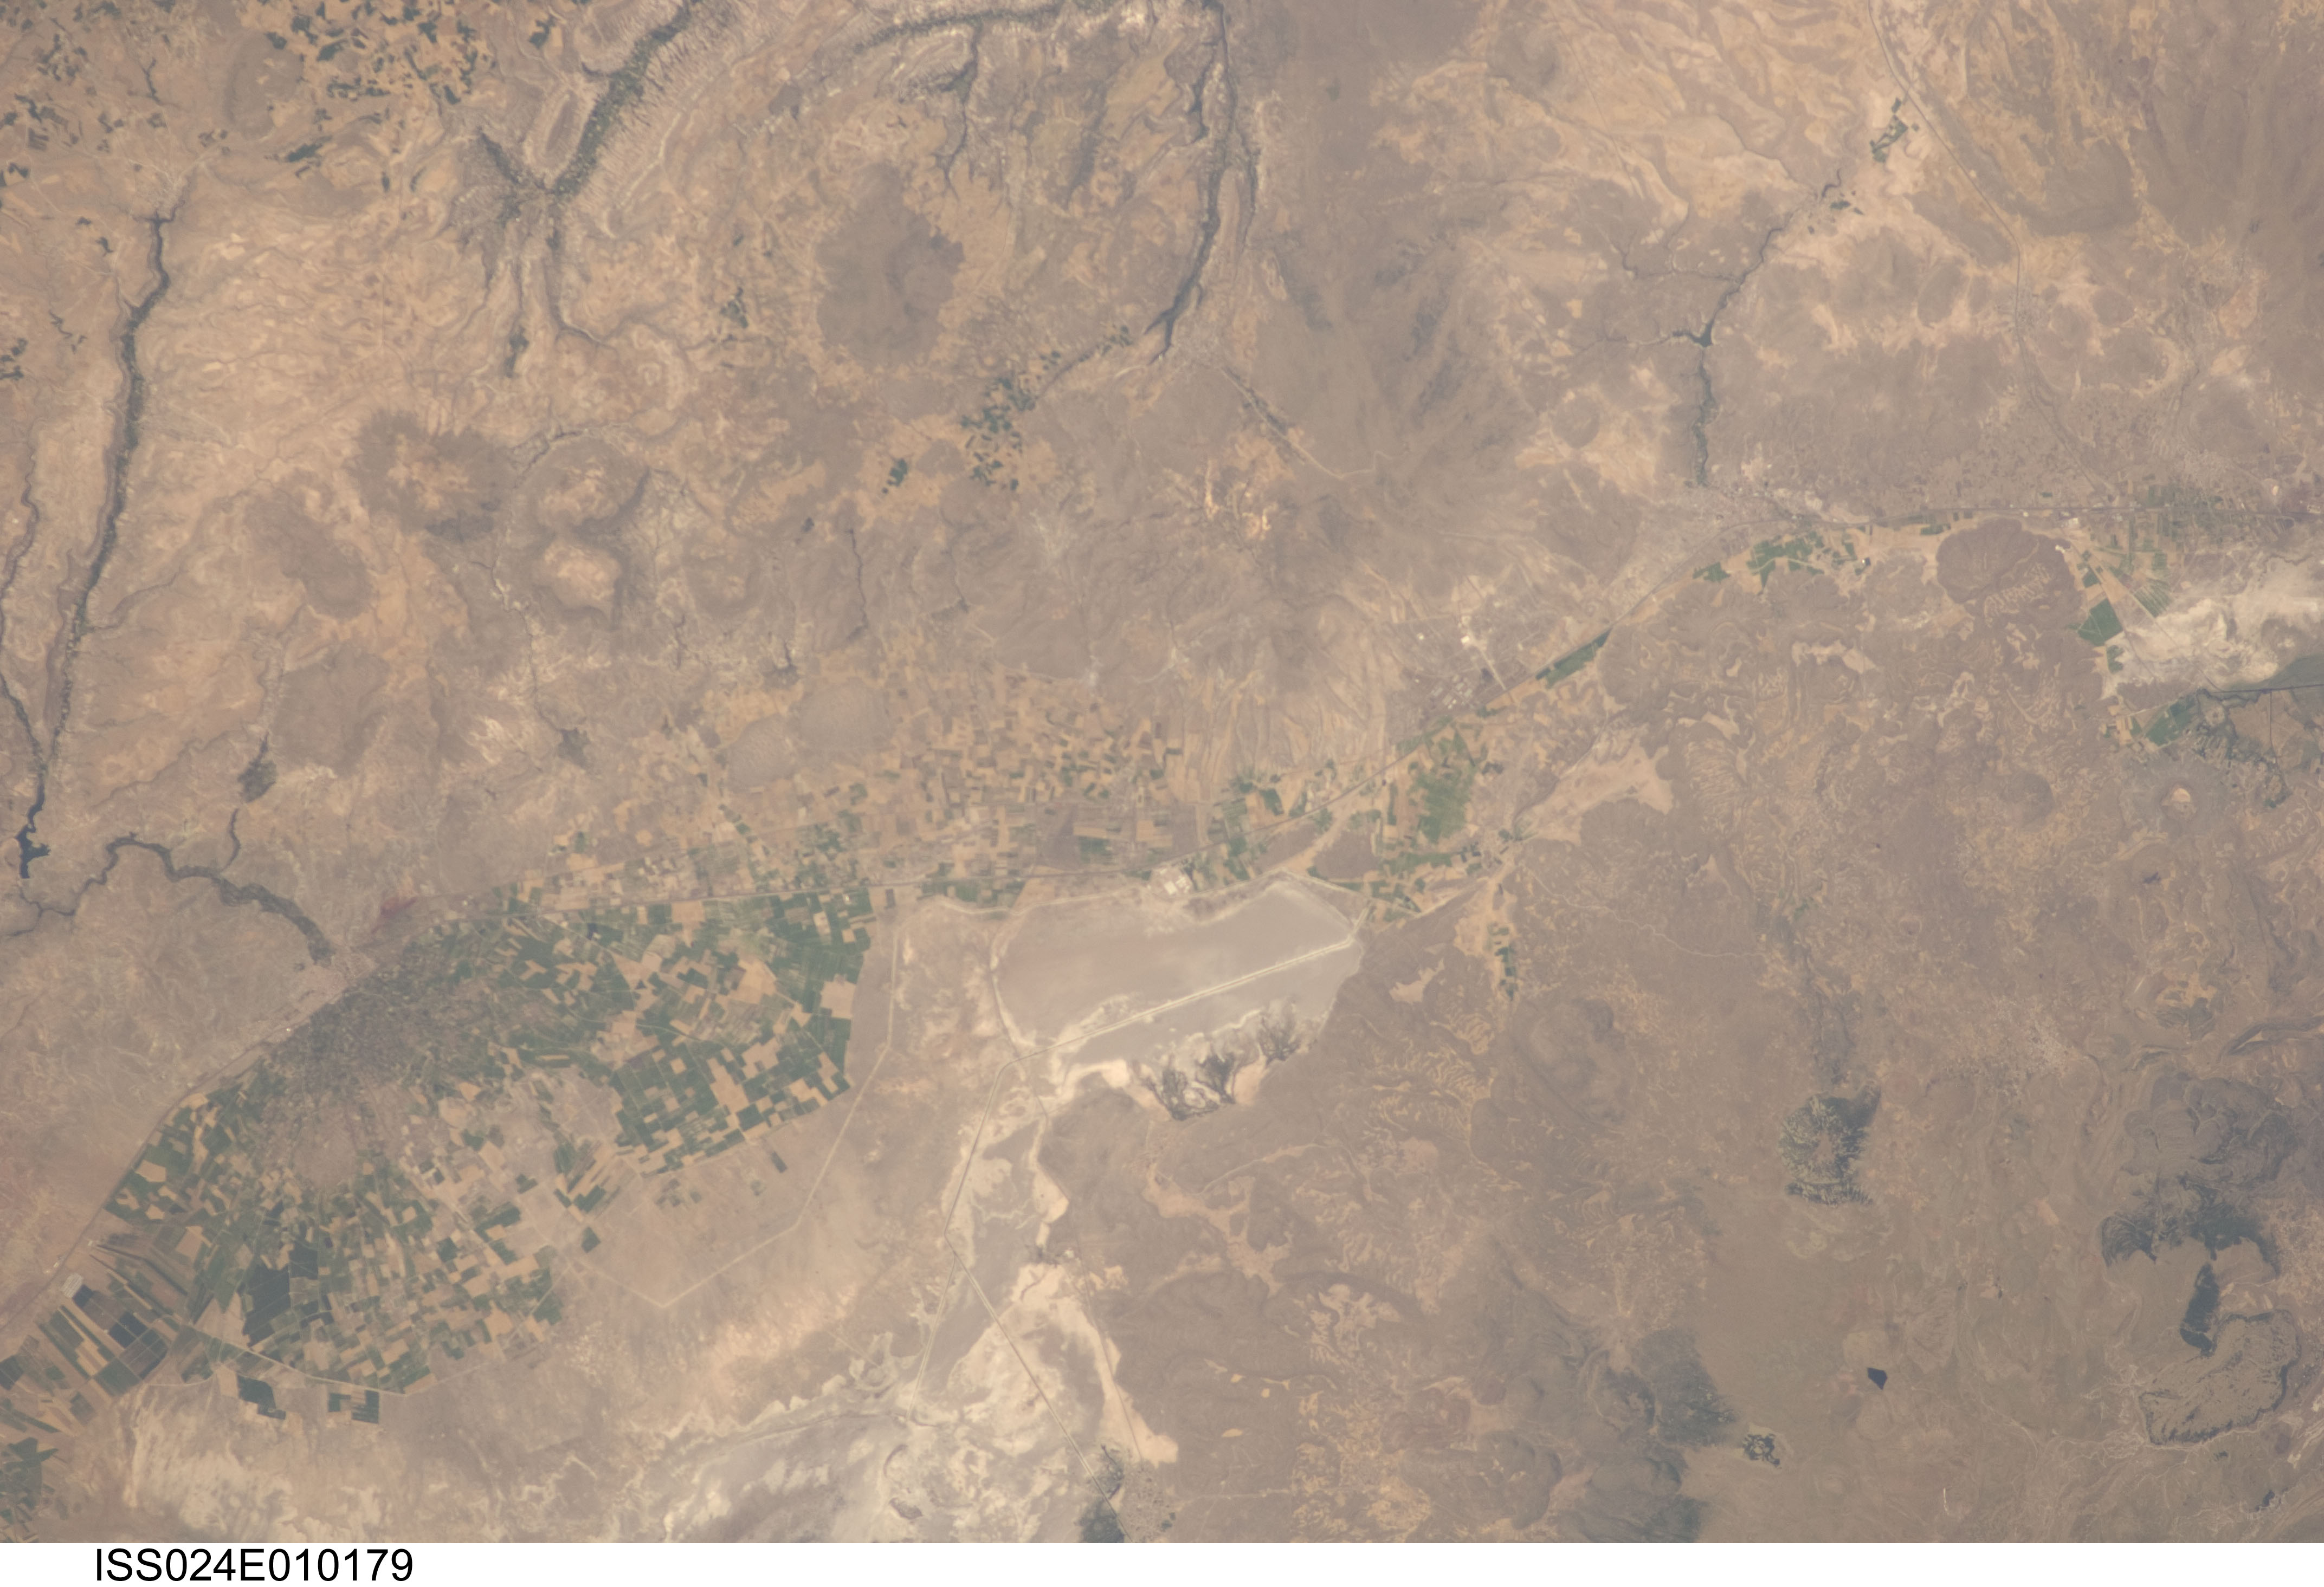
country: TURKEY
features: YESILHISAR, MT. ERCIYES, AGR.
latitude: 38.5
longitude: 35.1
